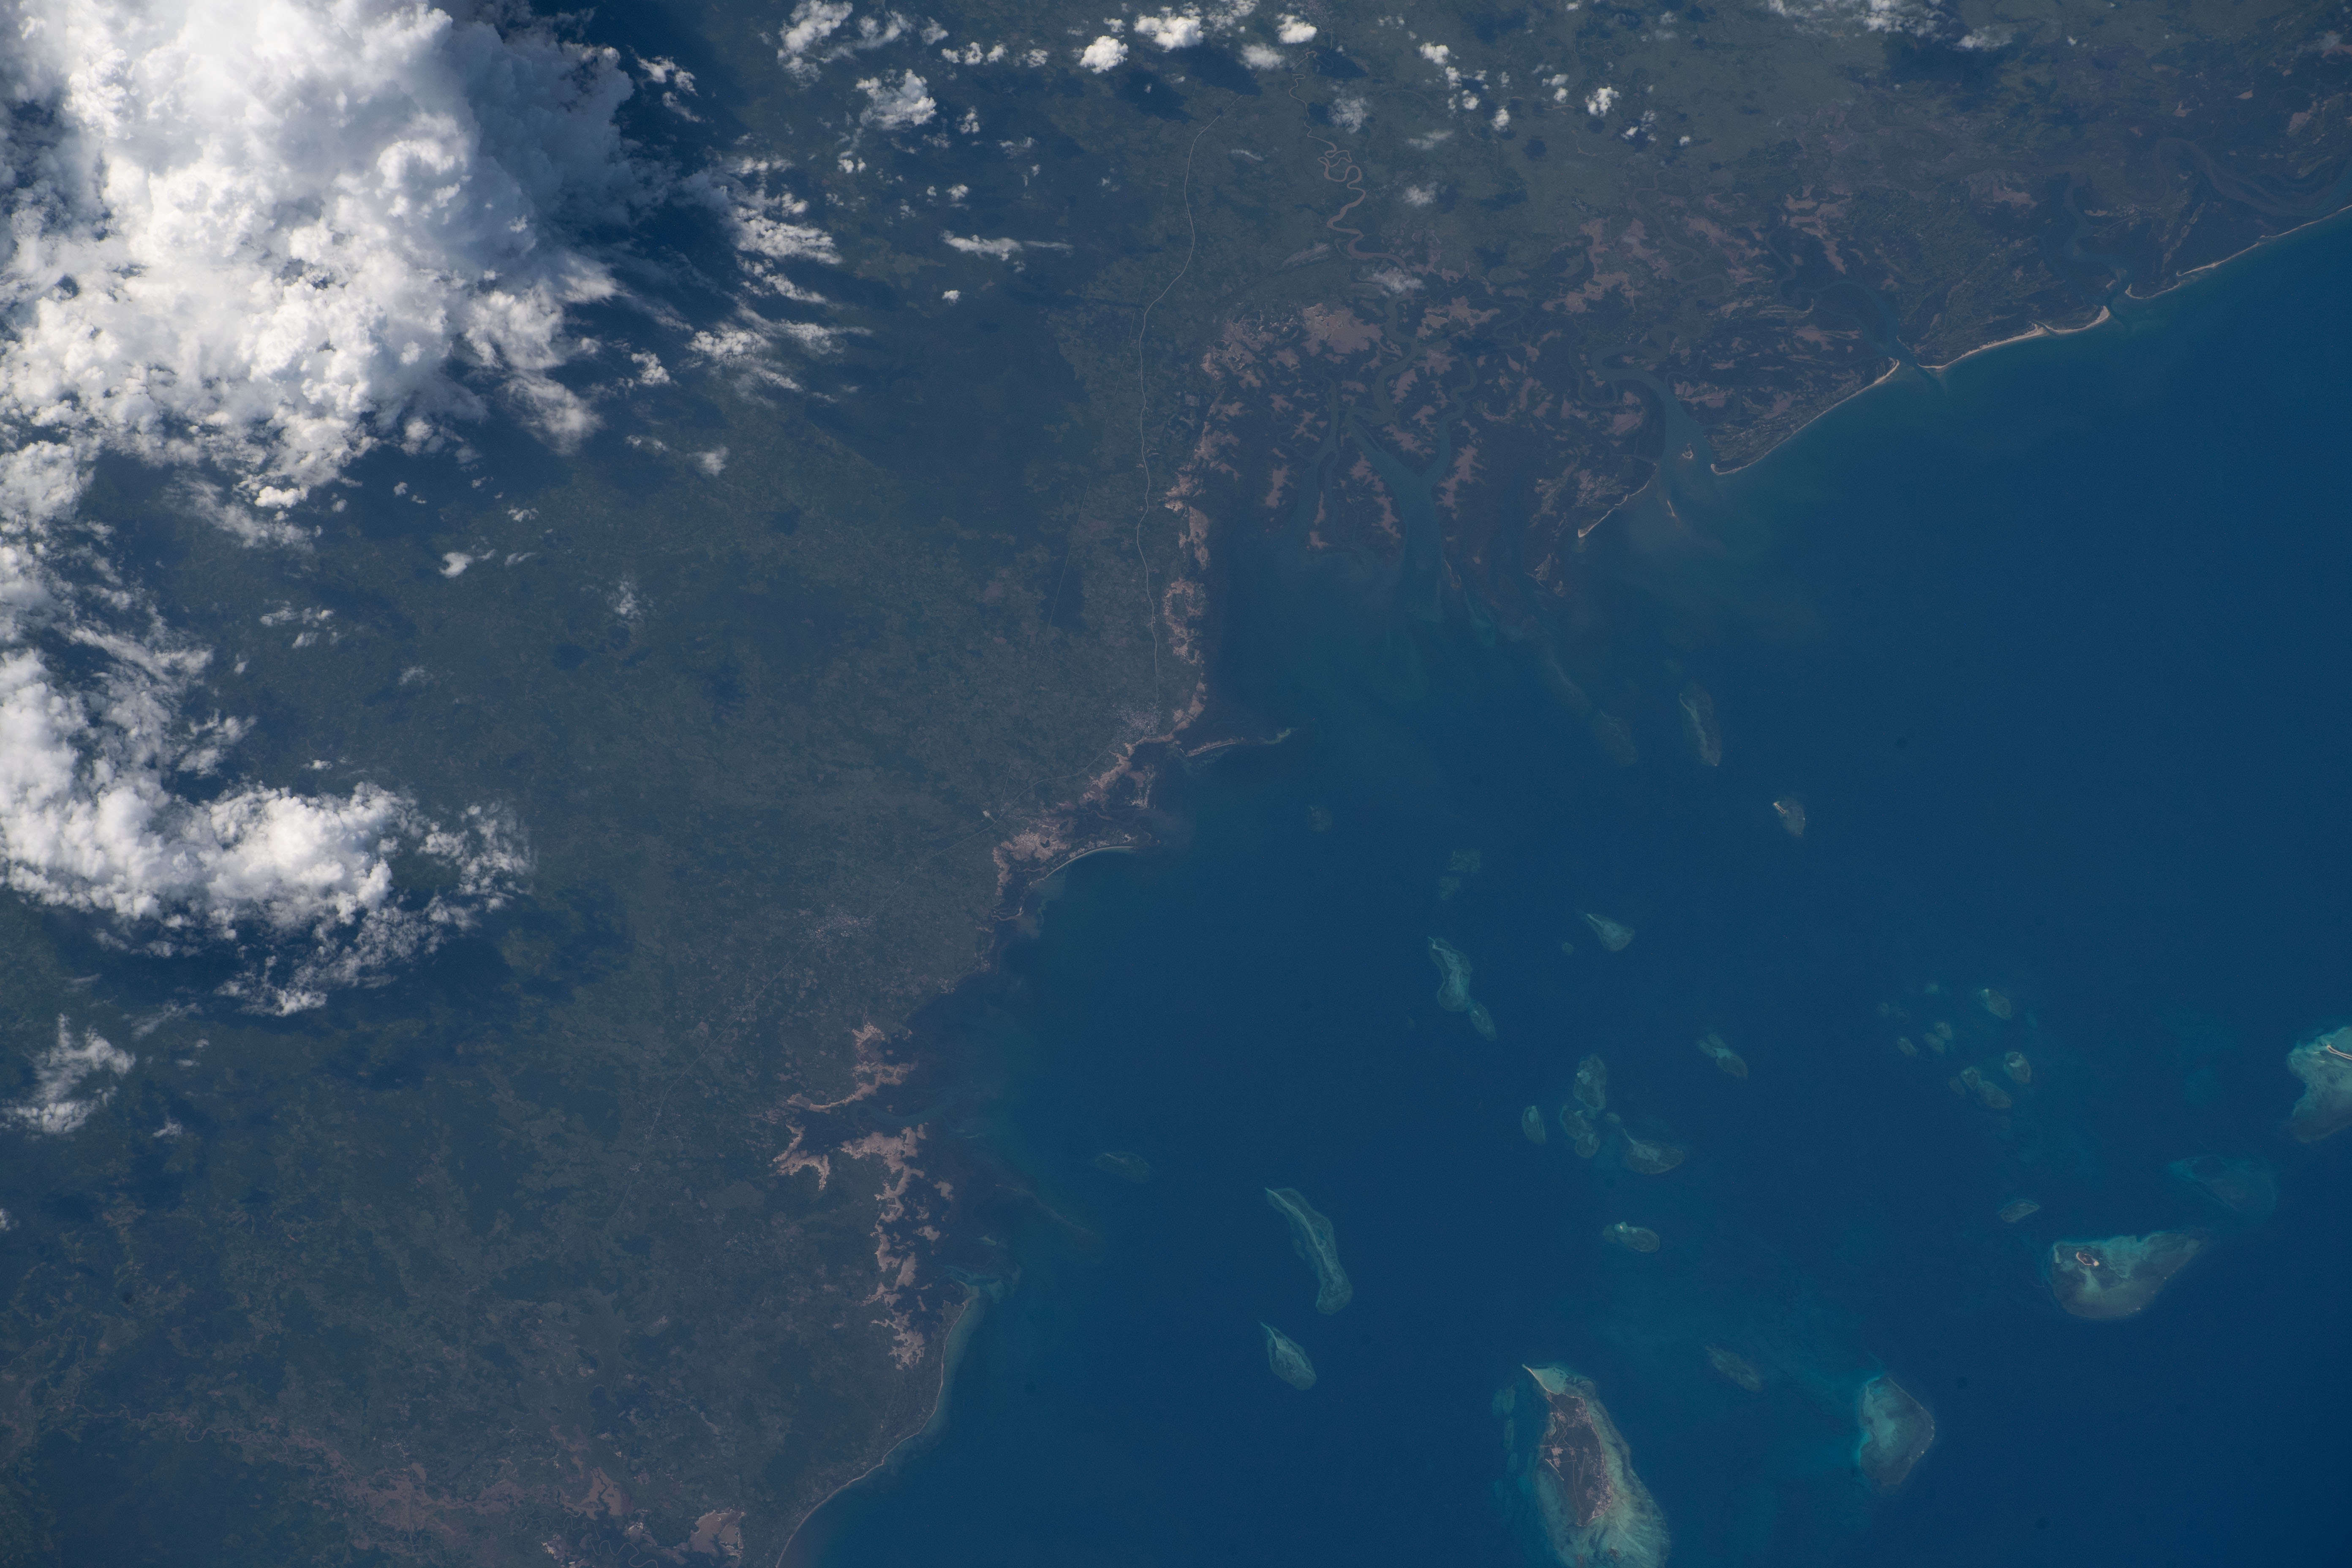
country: TANZANIA
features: RUFIJI RIVER DELTA, MOHORO BAY
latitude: -8.4
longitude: 39.3
